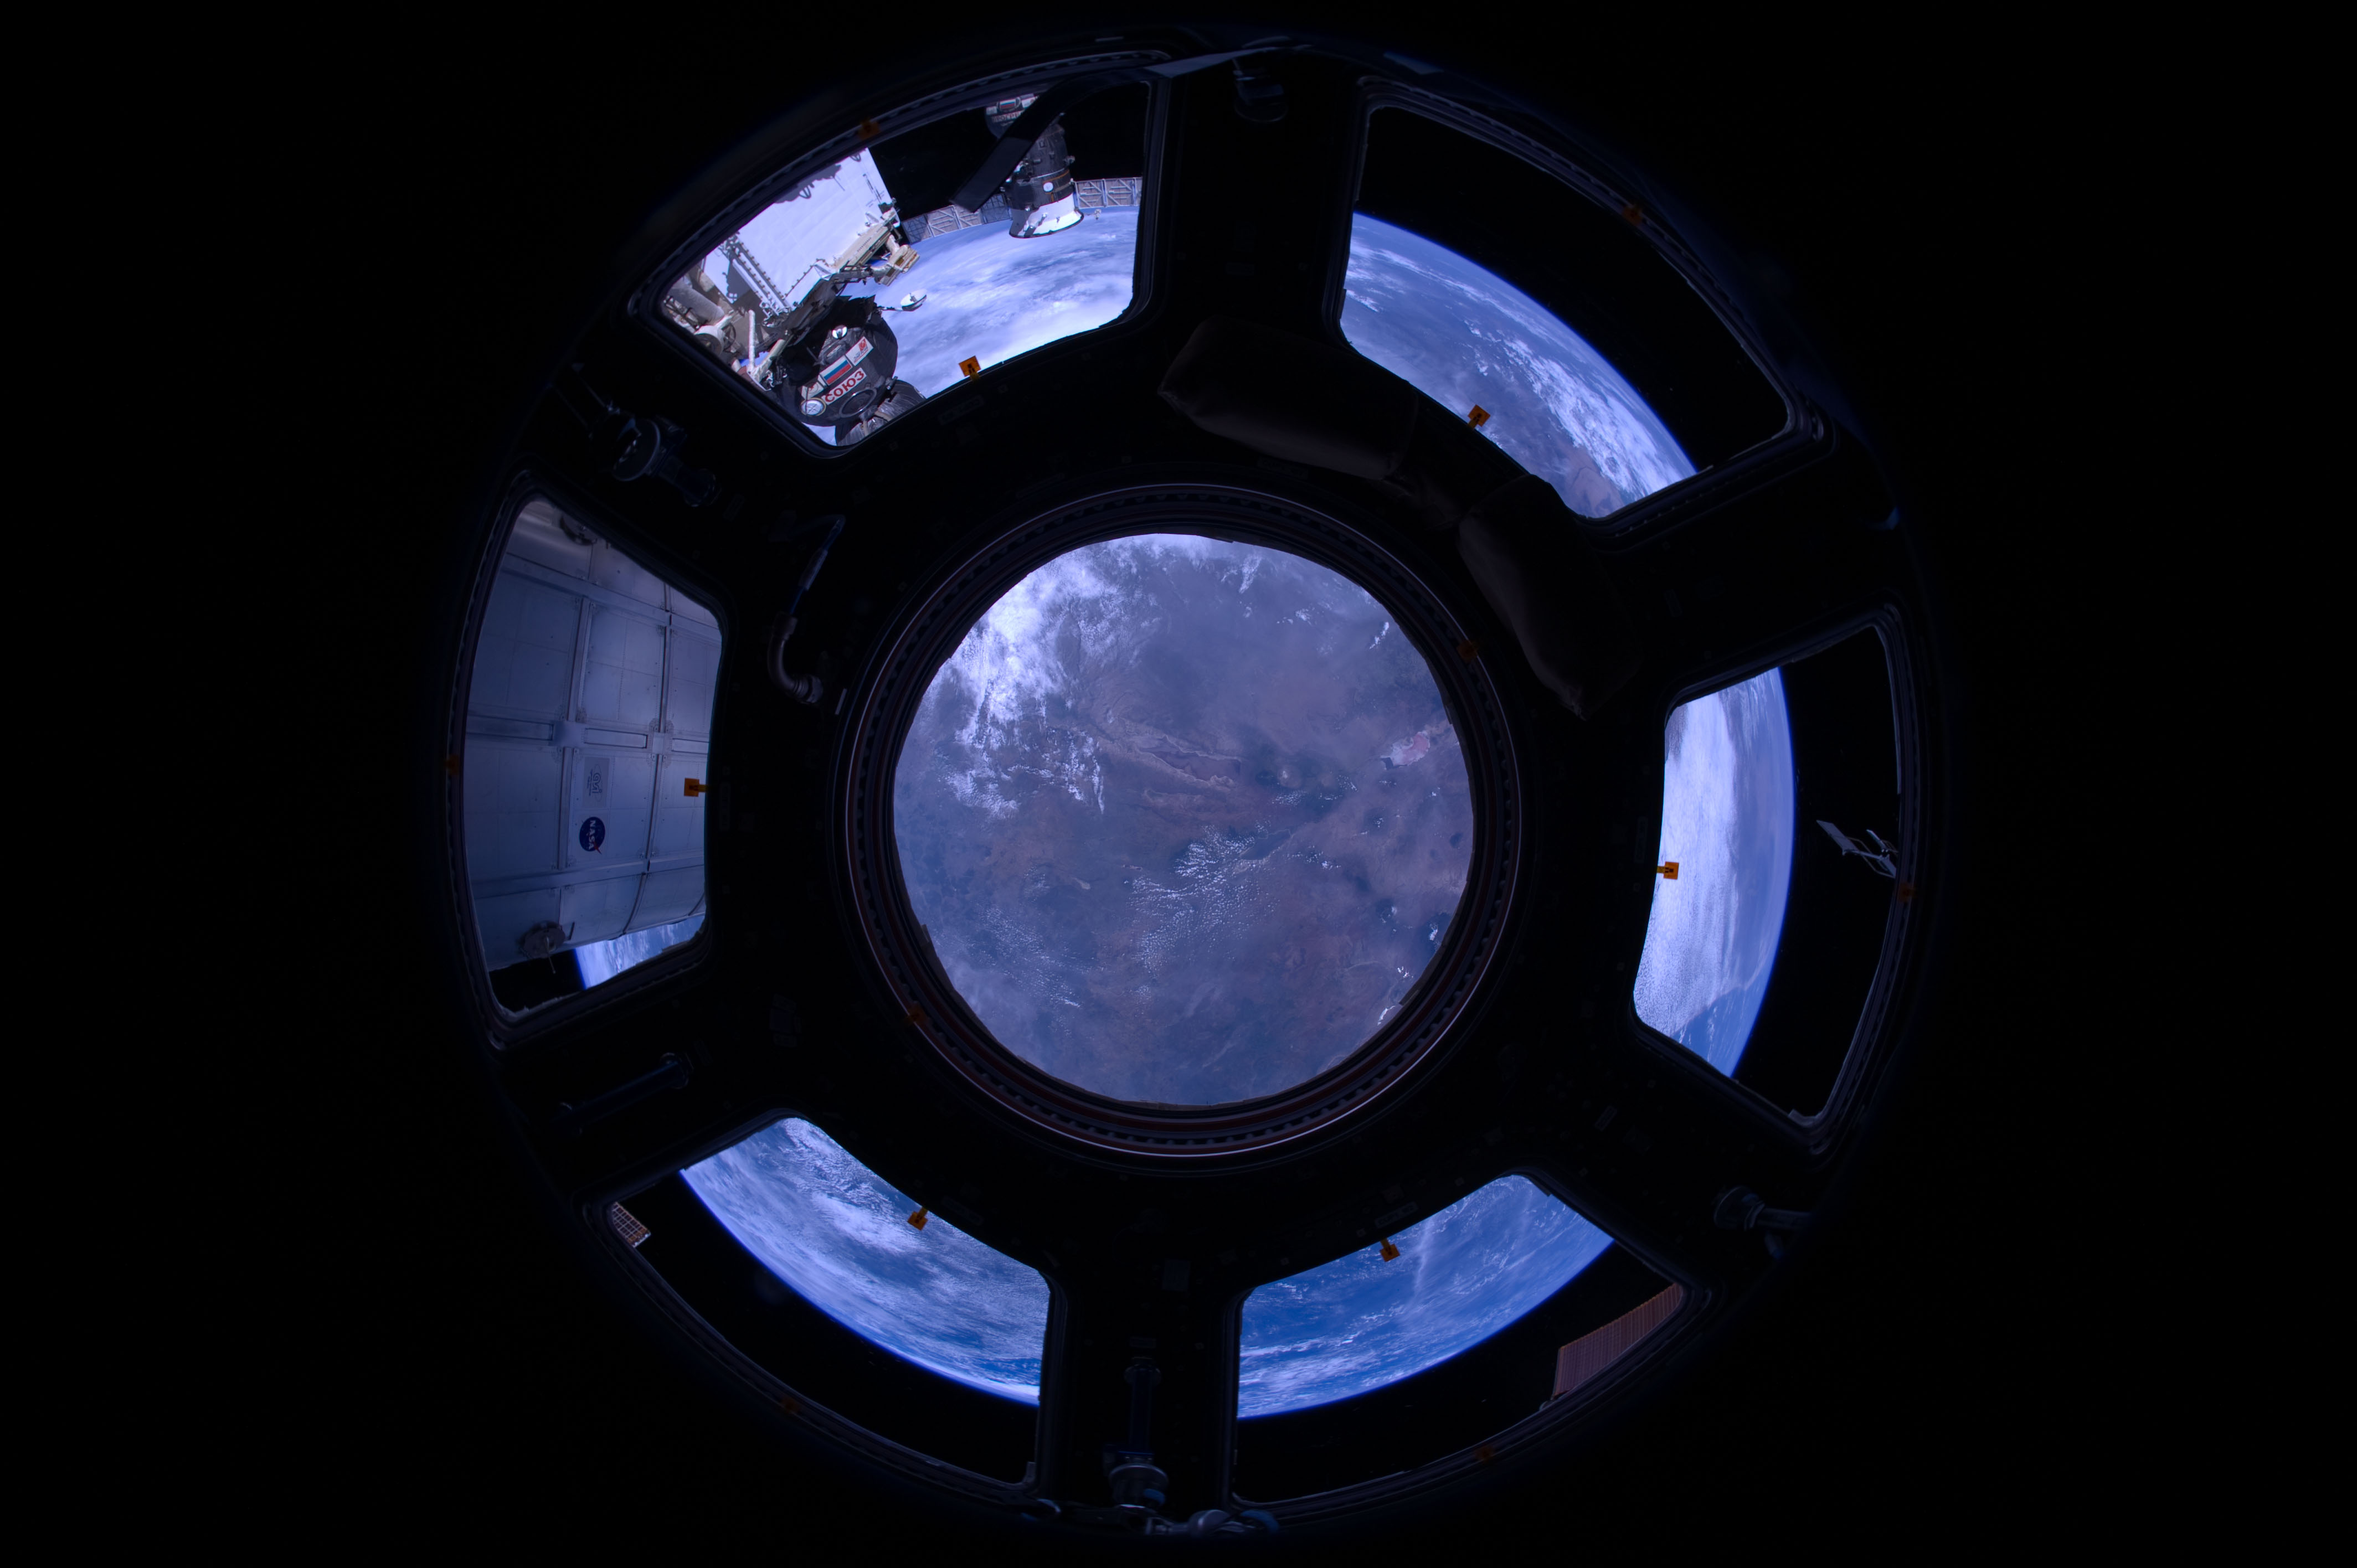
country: TANZANIA
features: L. EYASI, L. NATRON, NGORONGORO CRATER
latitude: -4.5
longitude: 36.0
